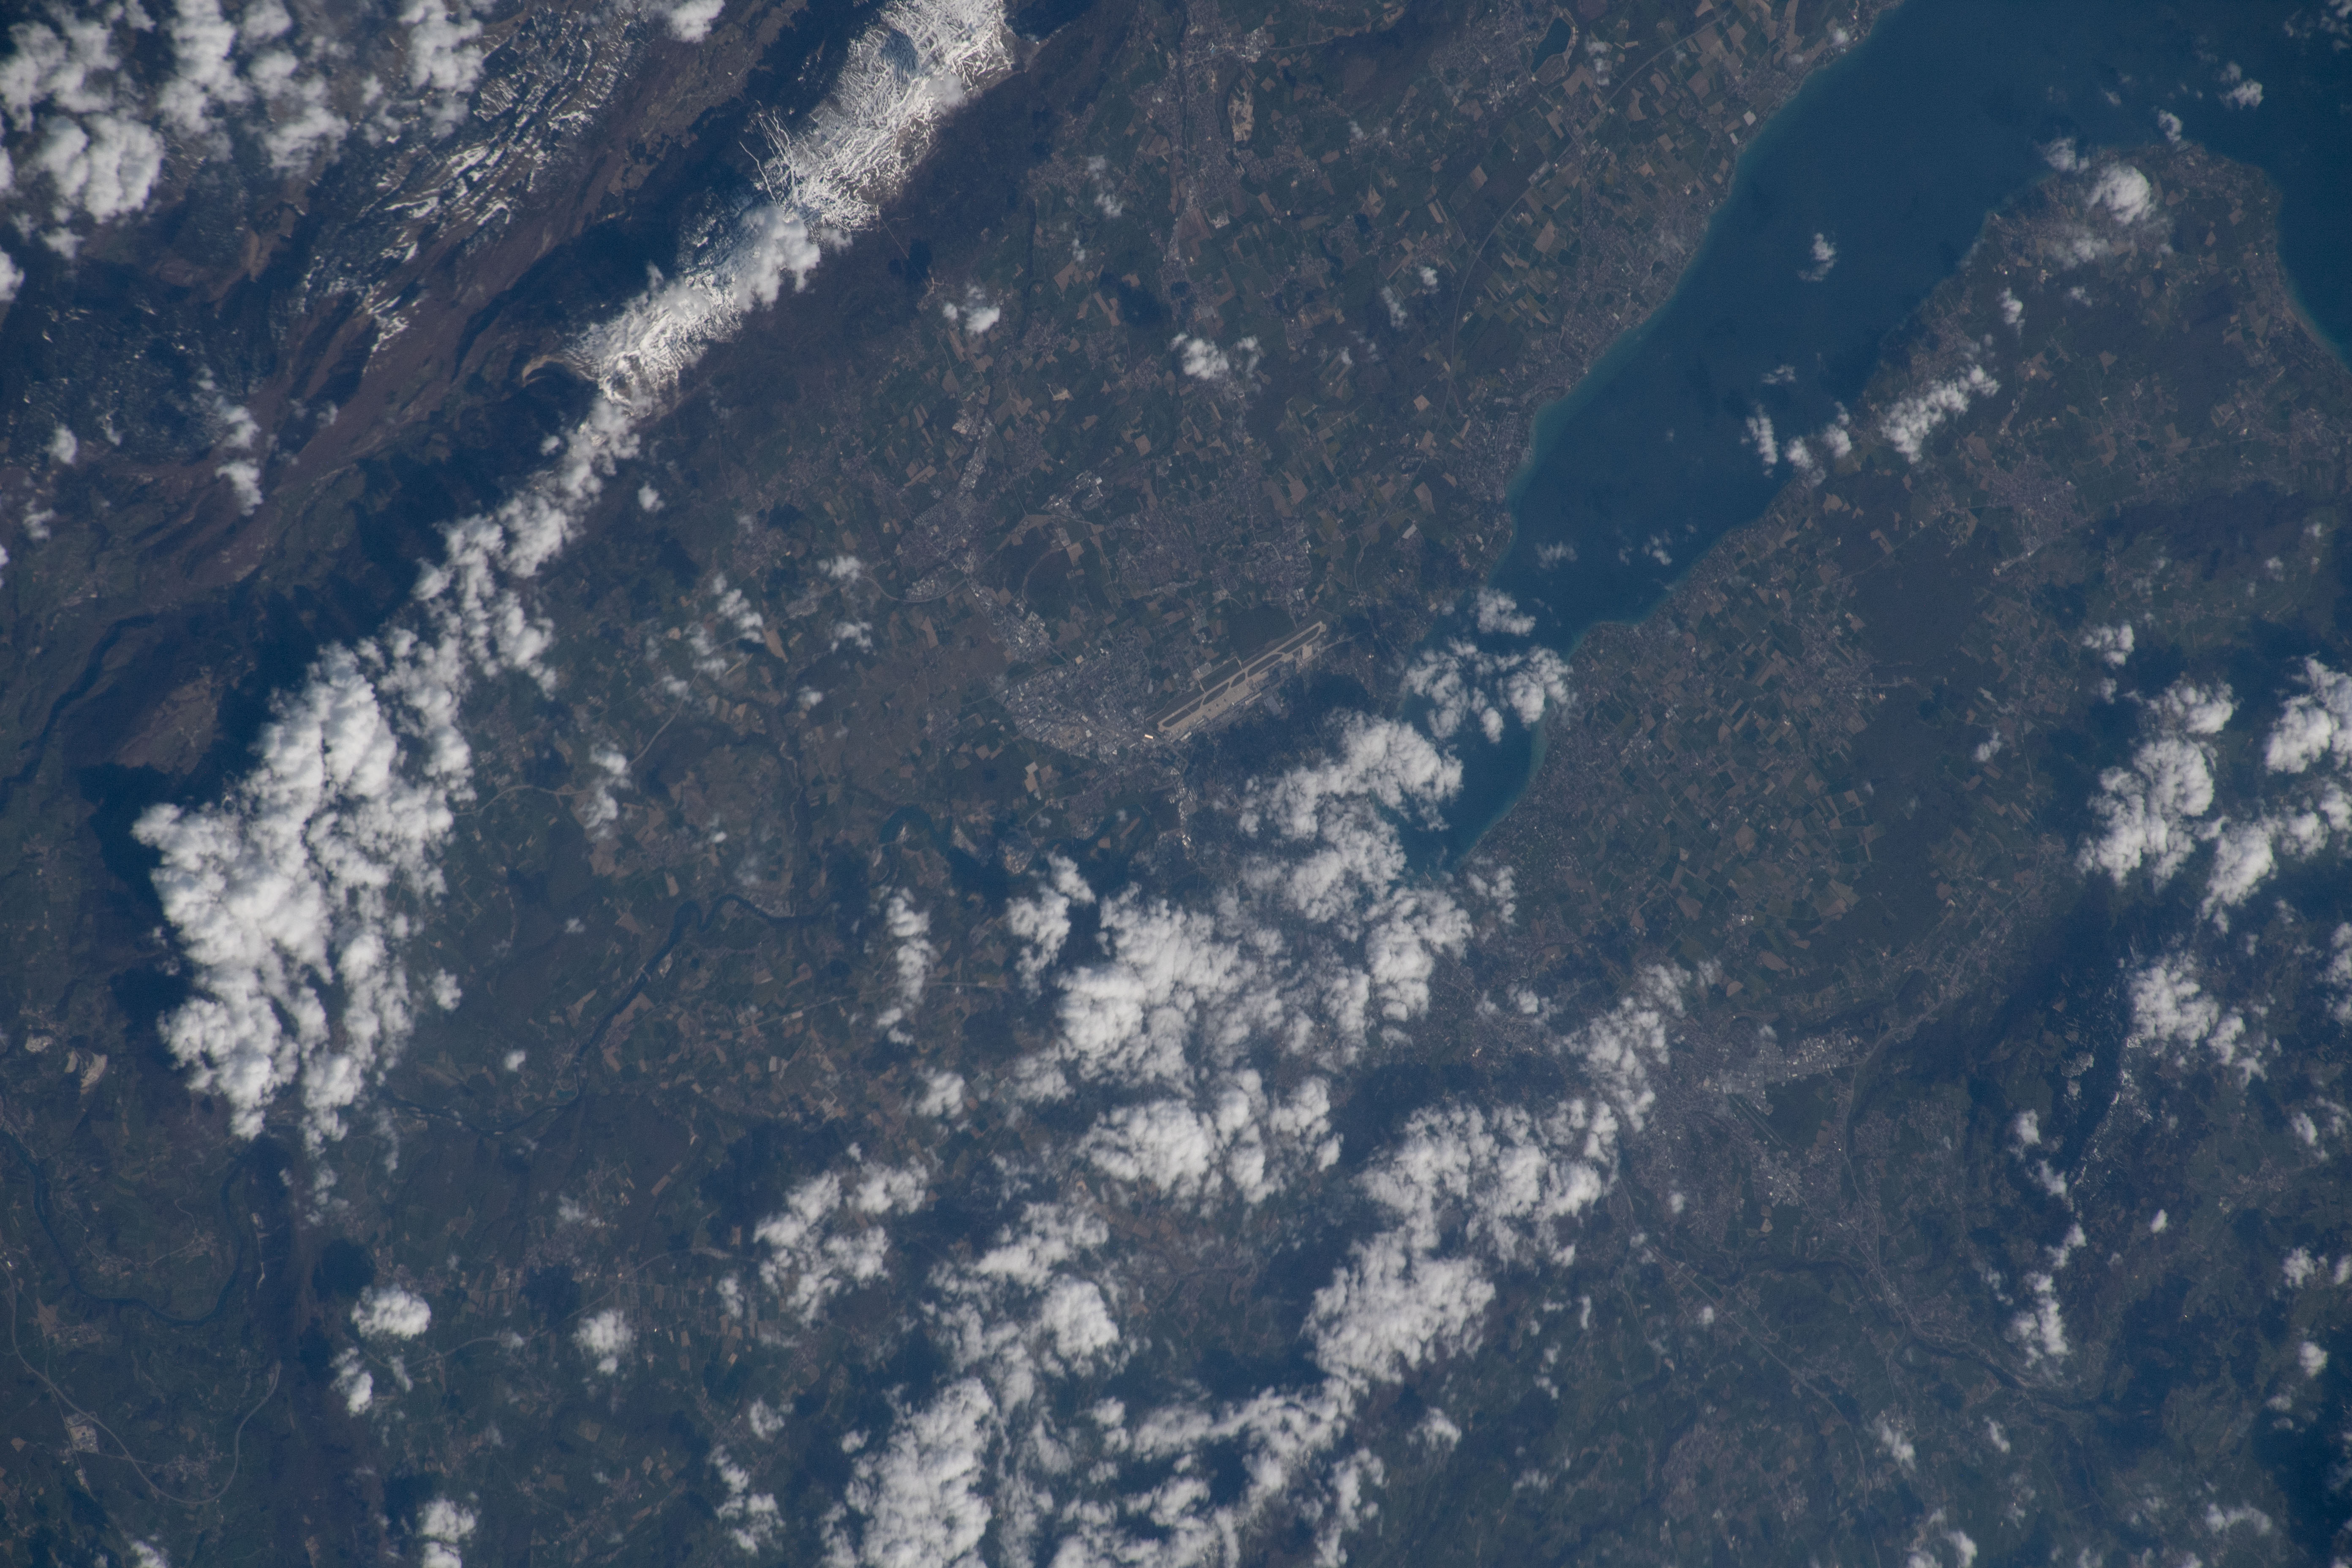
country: SWITZERLAND
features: LAKE GENEVA, GENEVA AIRPORT, AGRICULTURE
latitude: 46.3
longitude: 6.2
